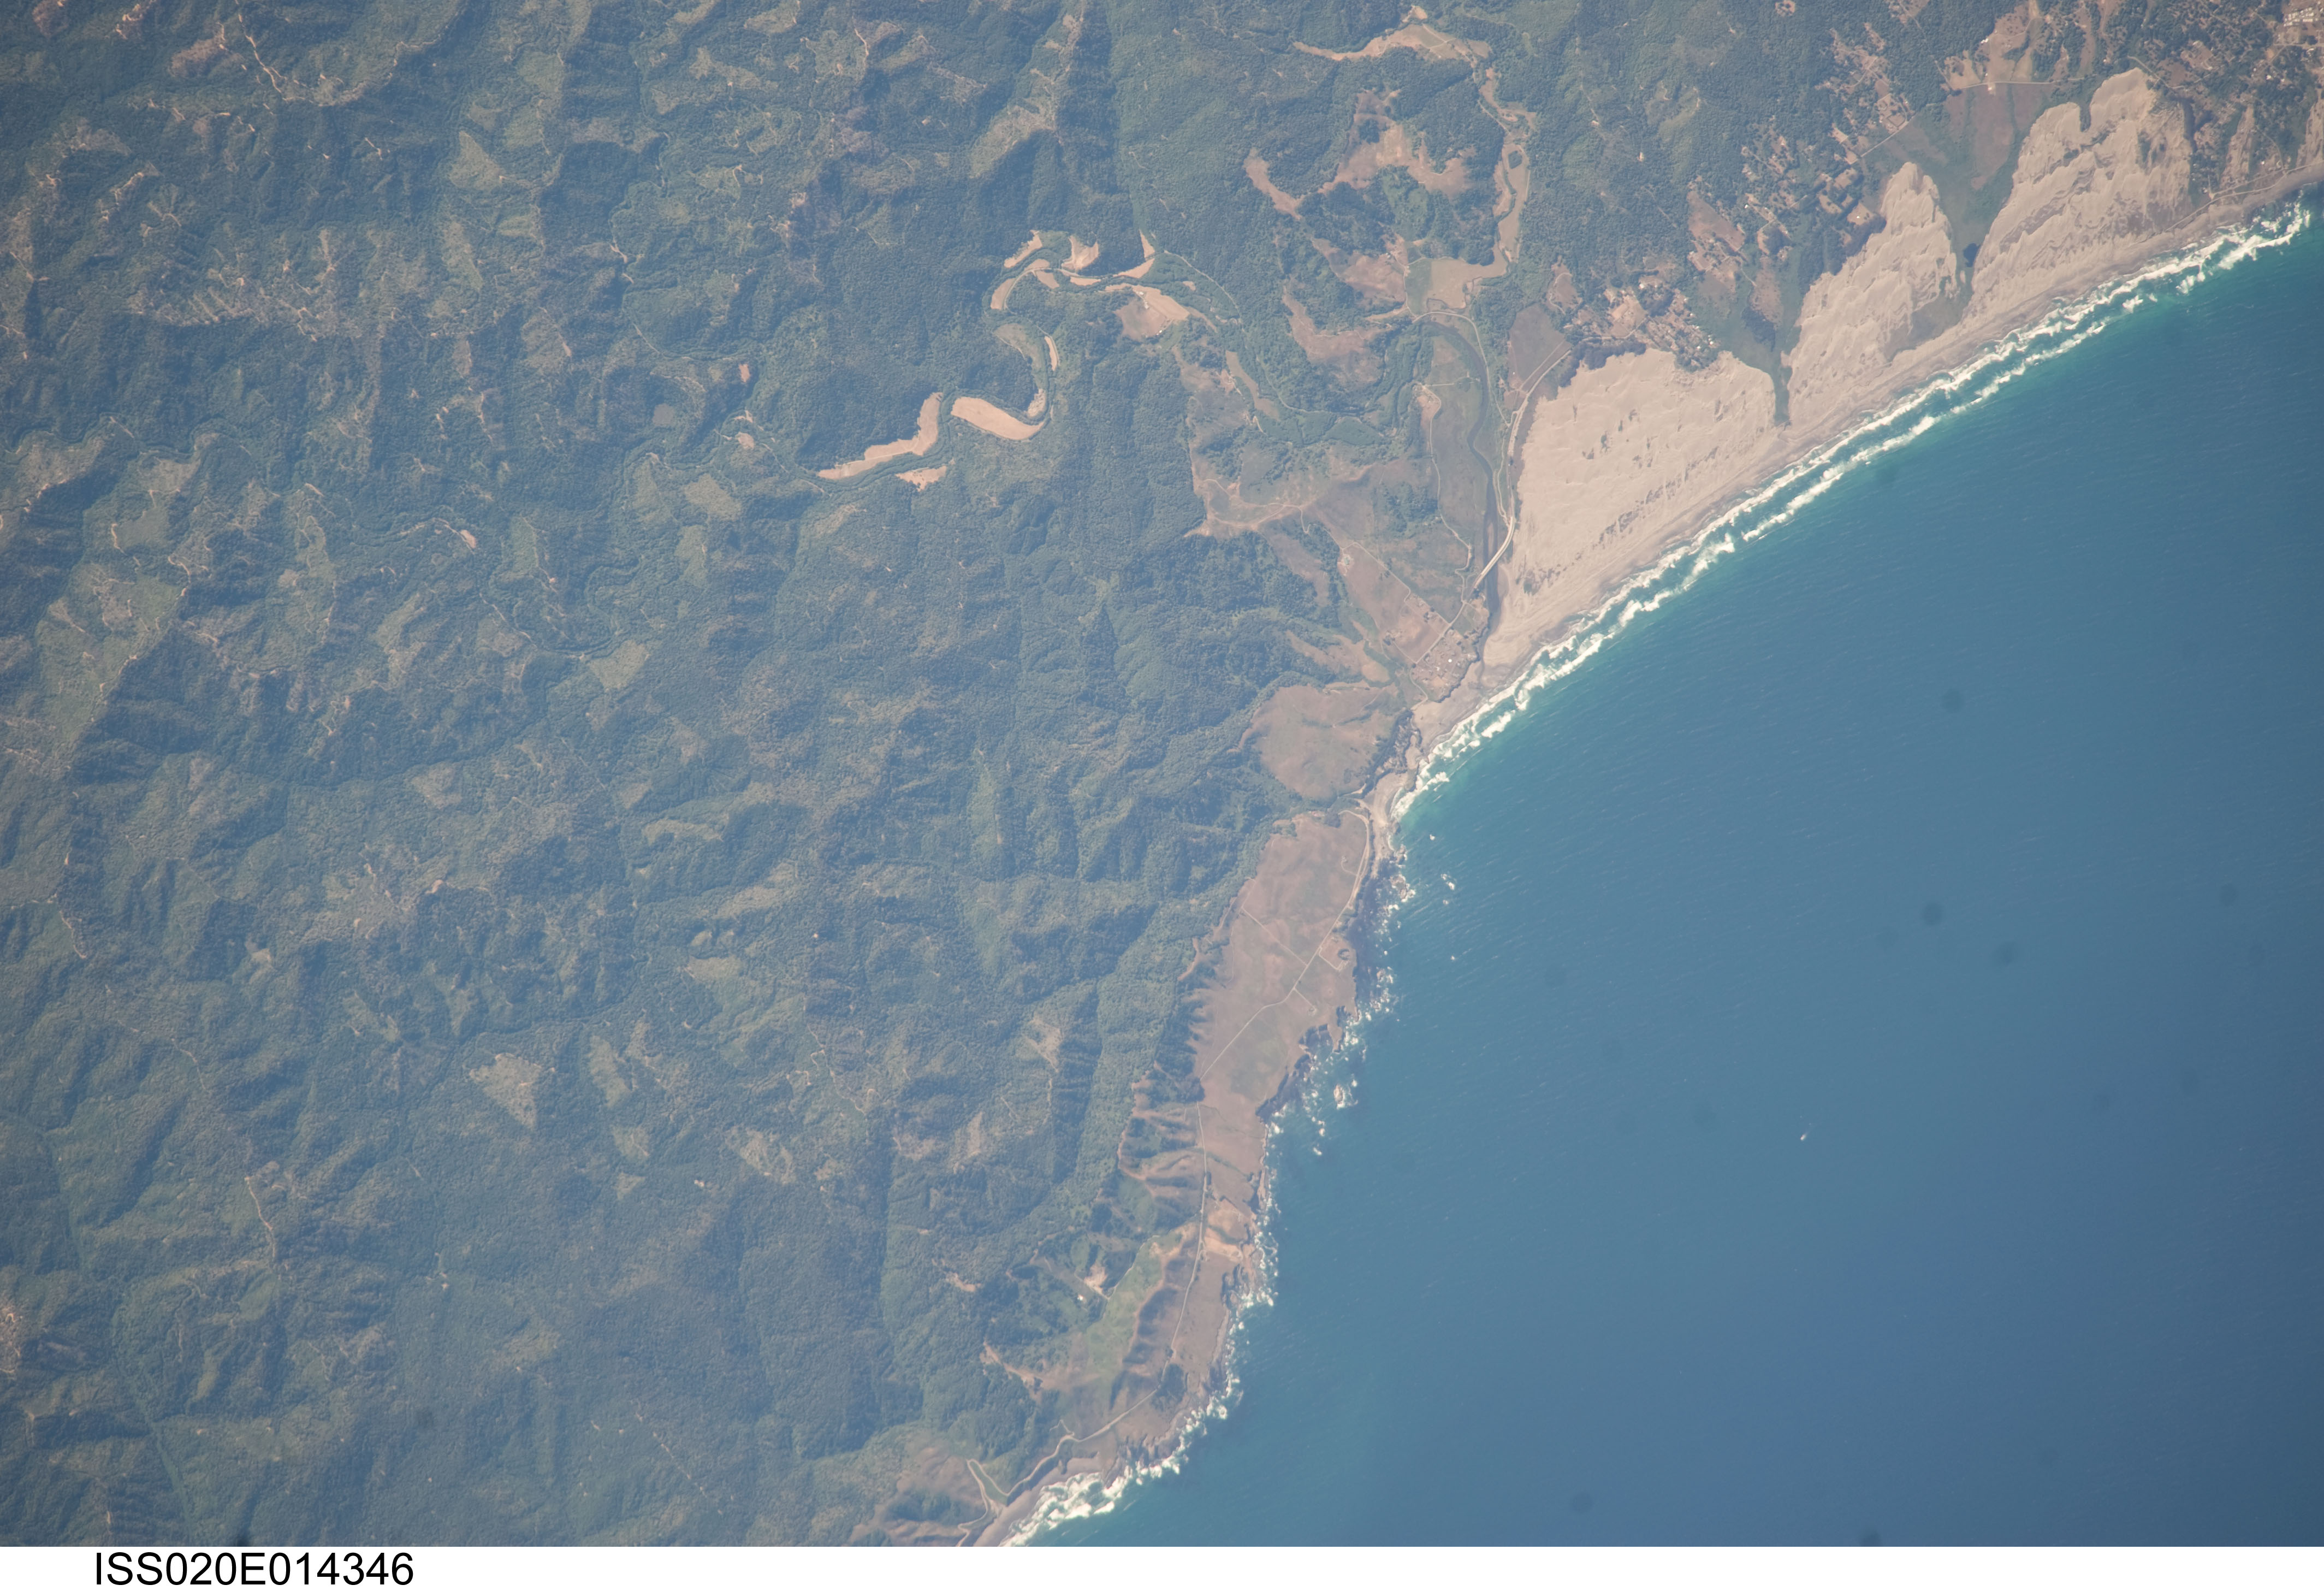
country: USA-CALIFORNIA
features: COAST, DUNES, HILLS, FOREST, TEN MILE RIVER
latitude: 39.6
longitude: -123.7
